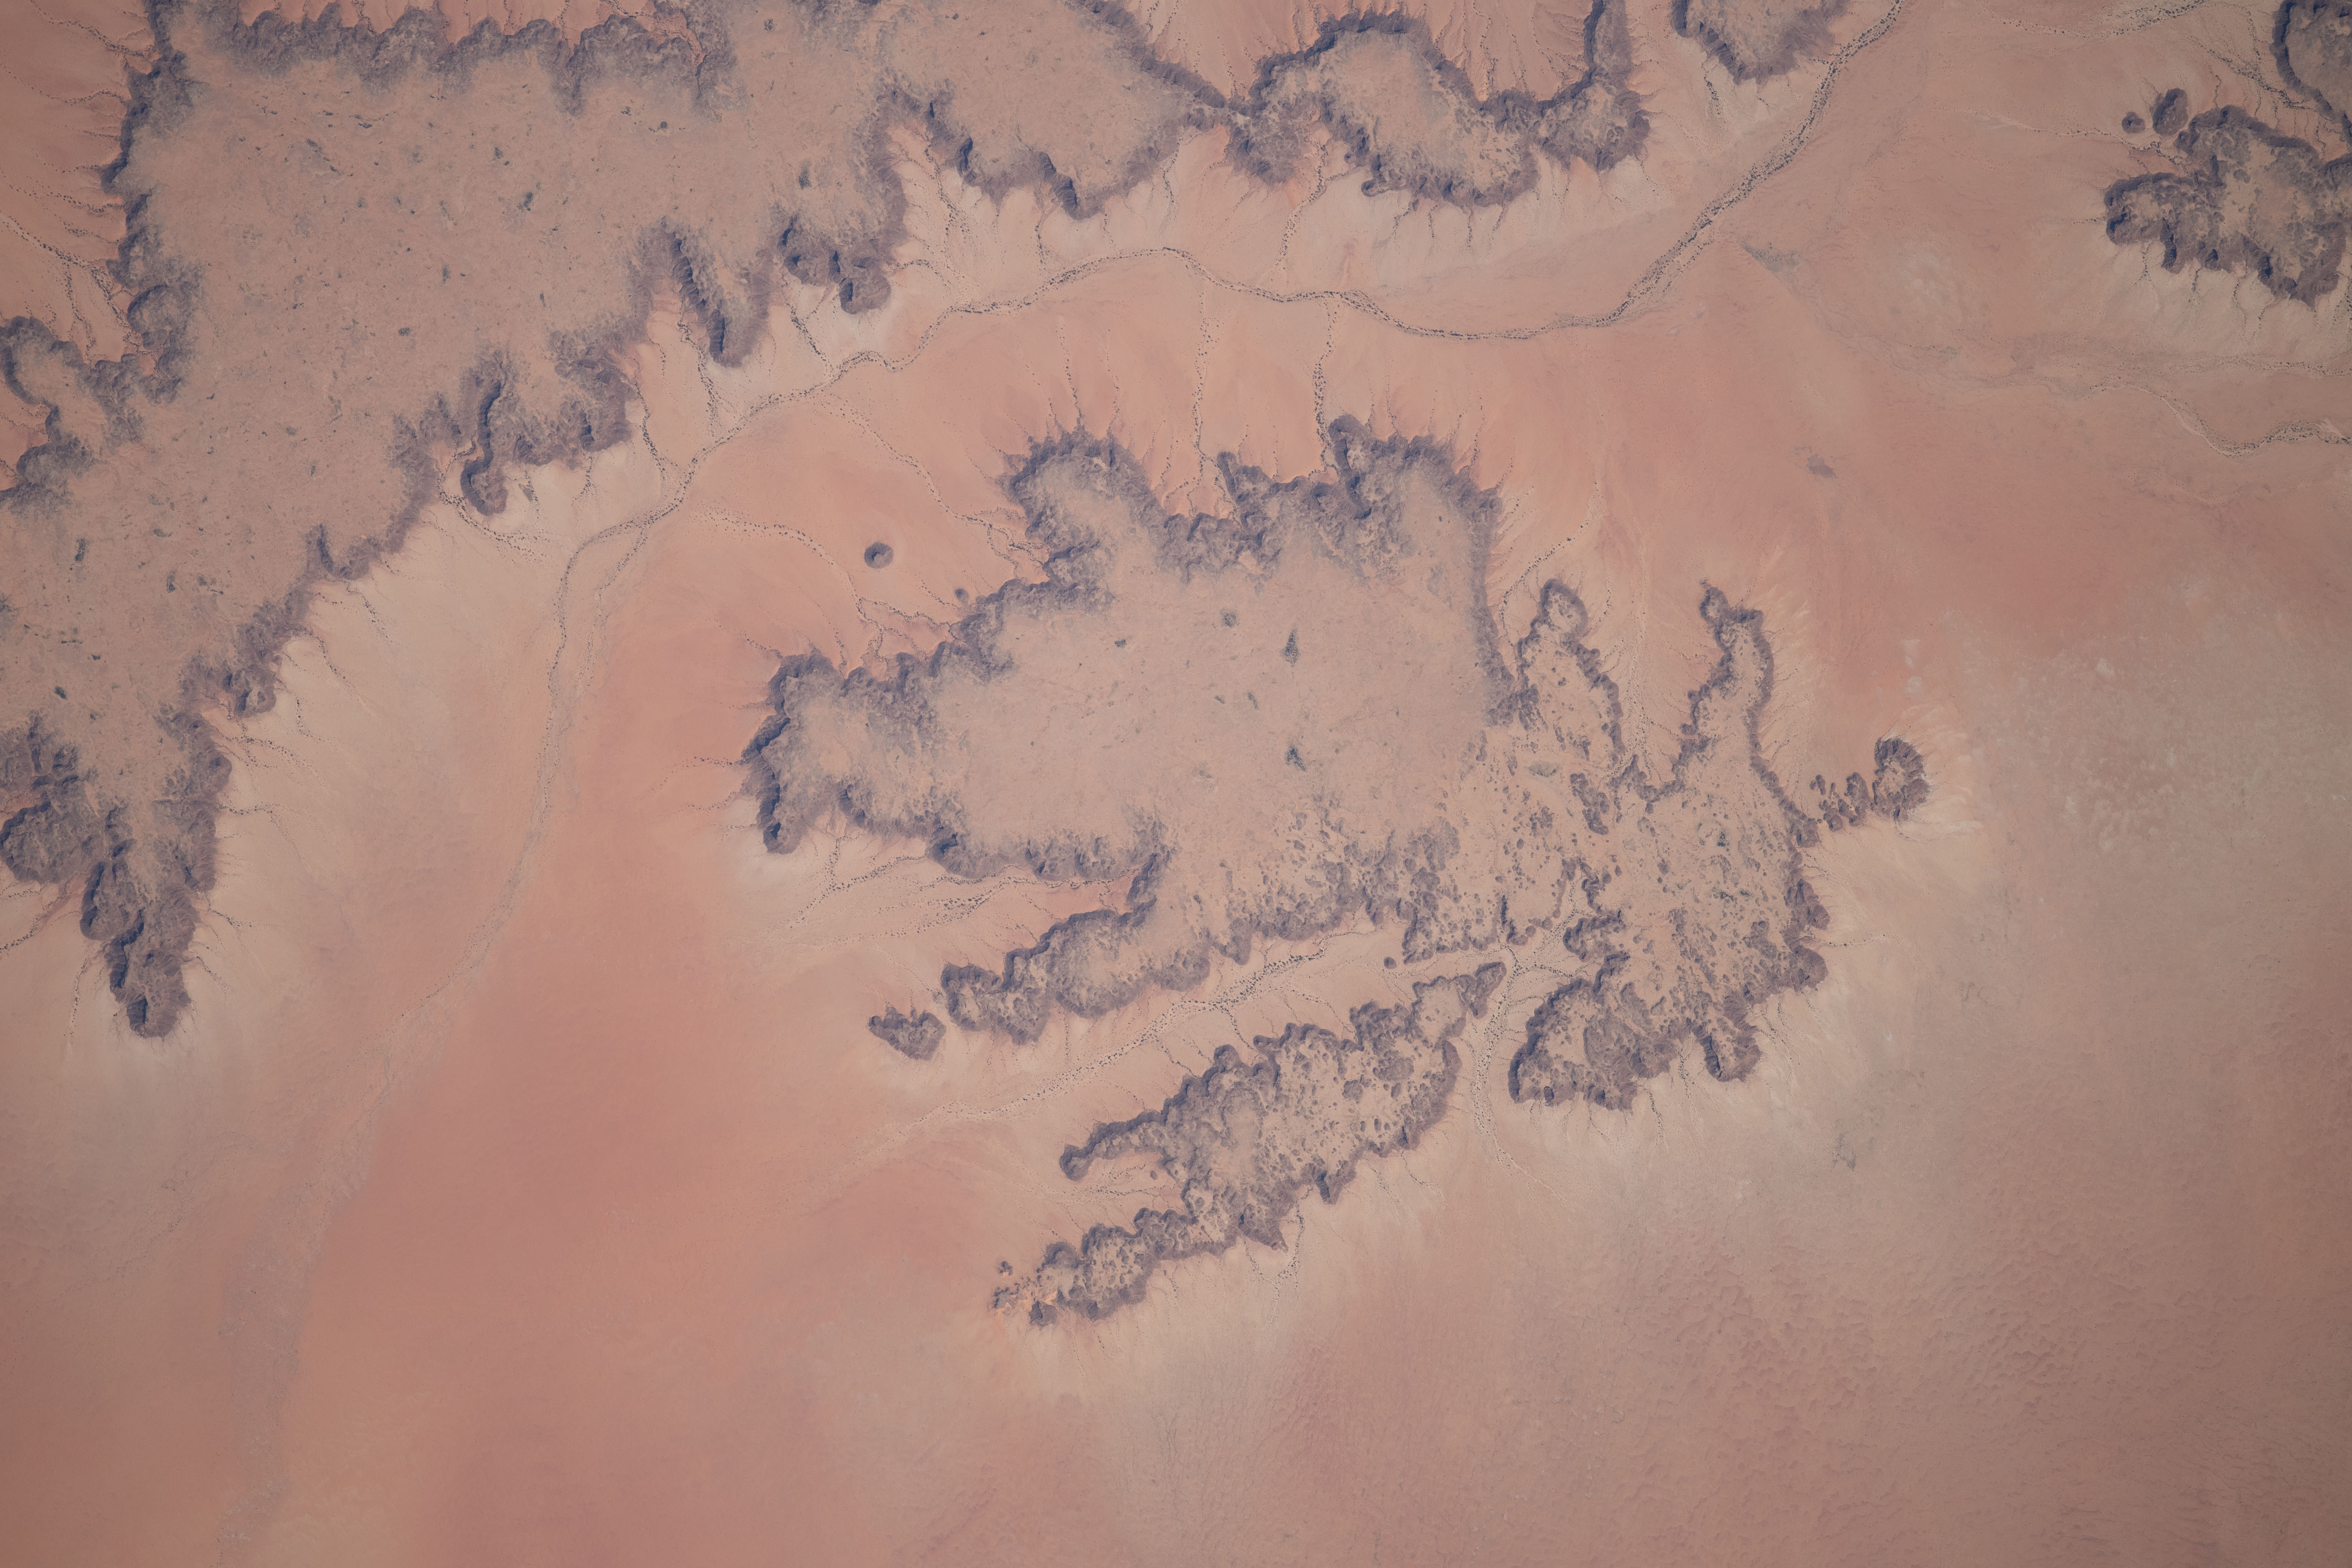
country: SUDAN
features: TEIGA PLATEAU
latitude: 15.8
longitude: 25.4
